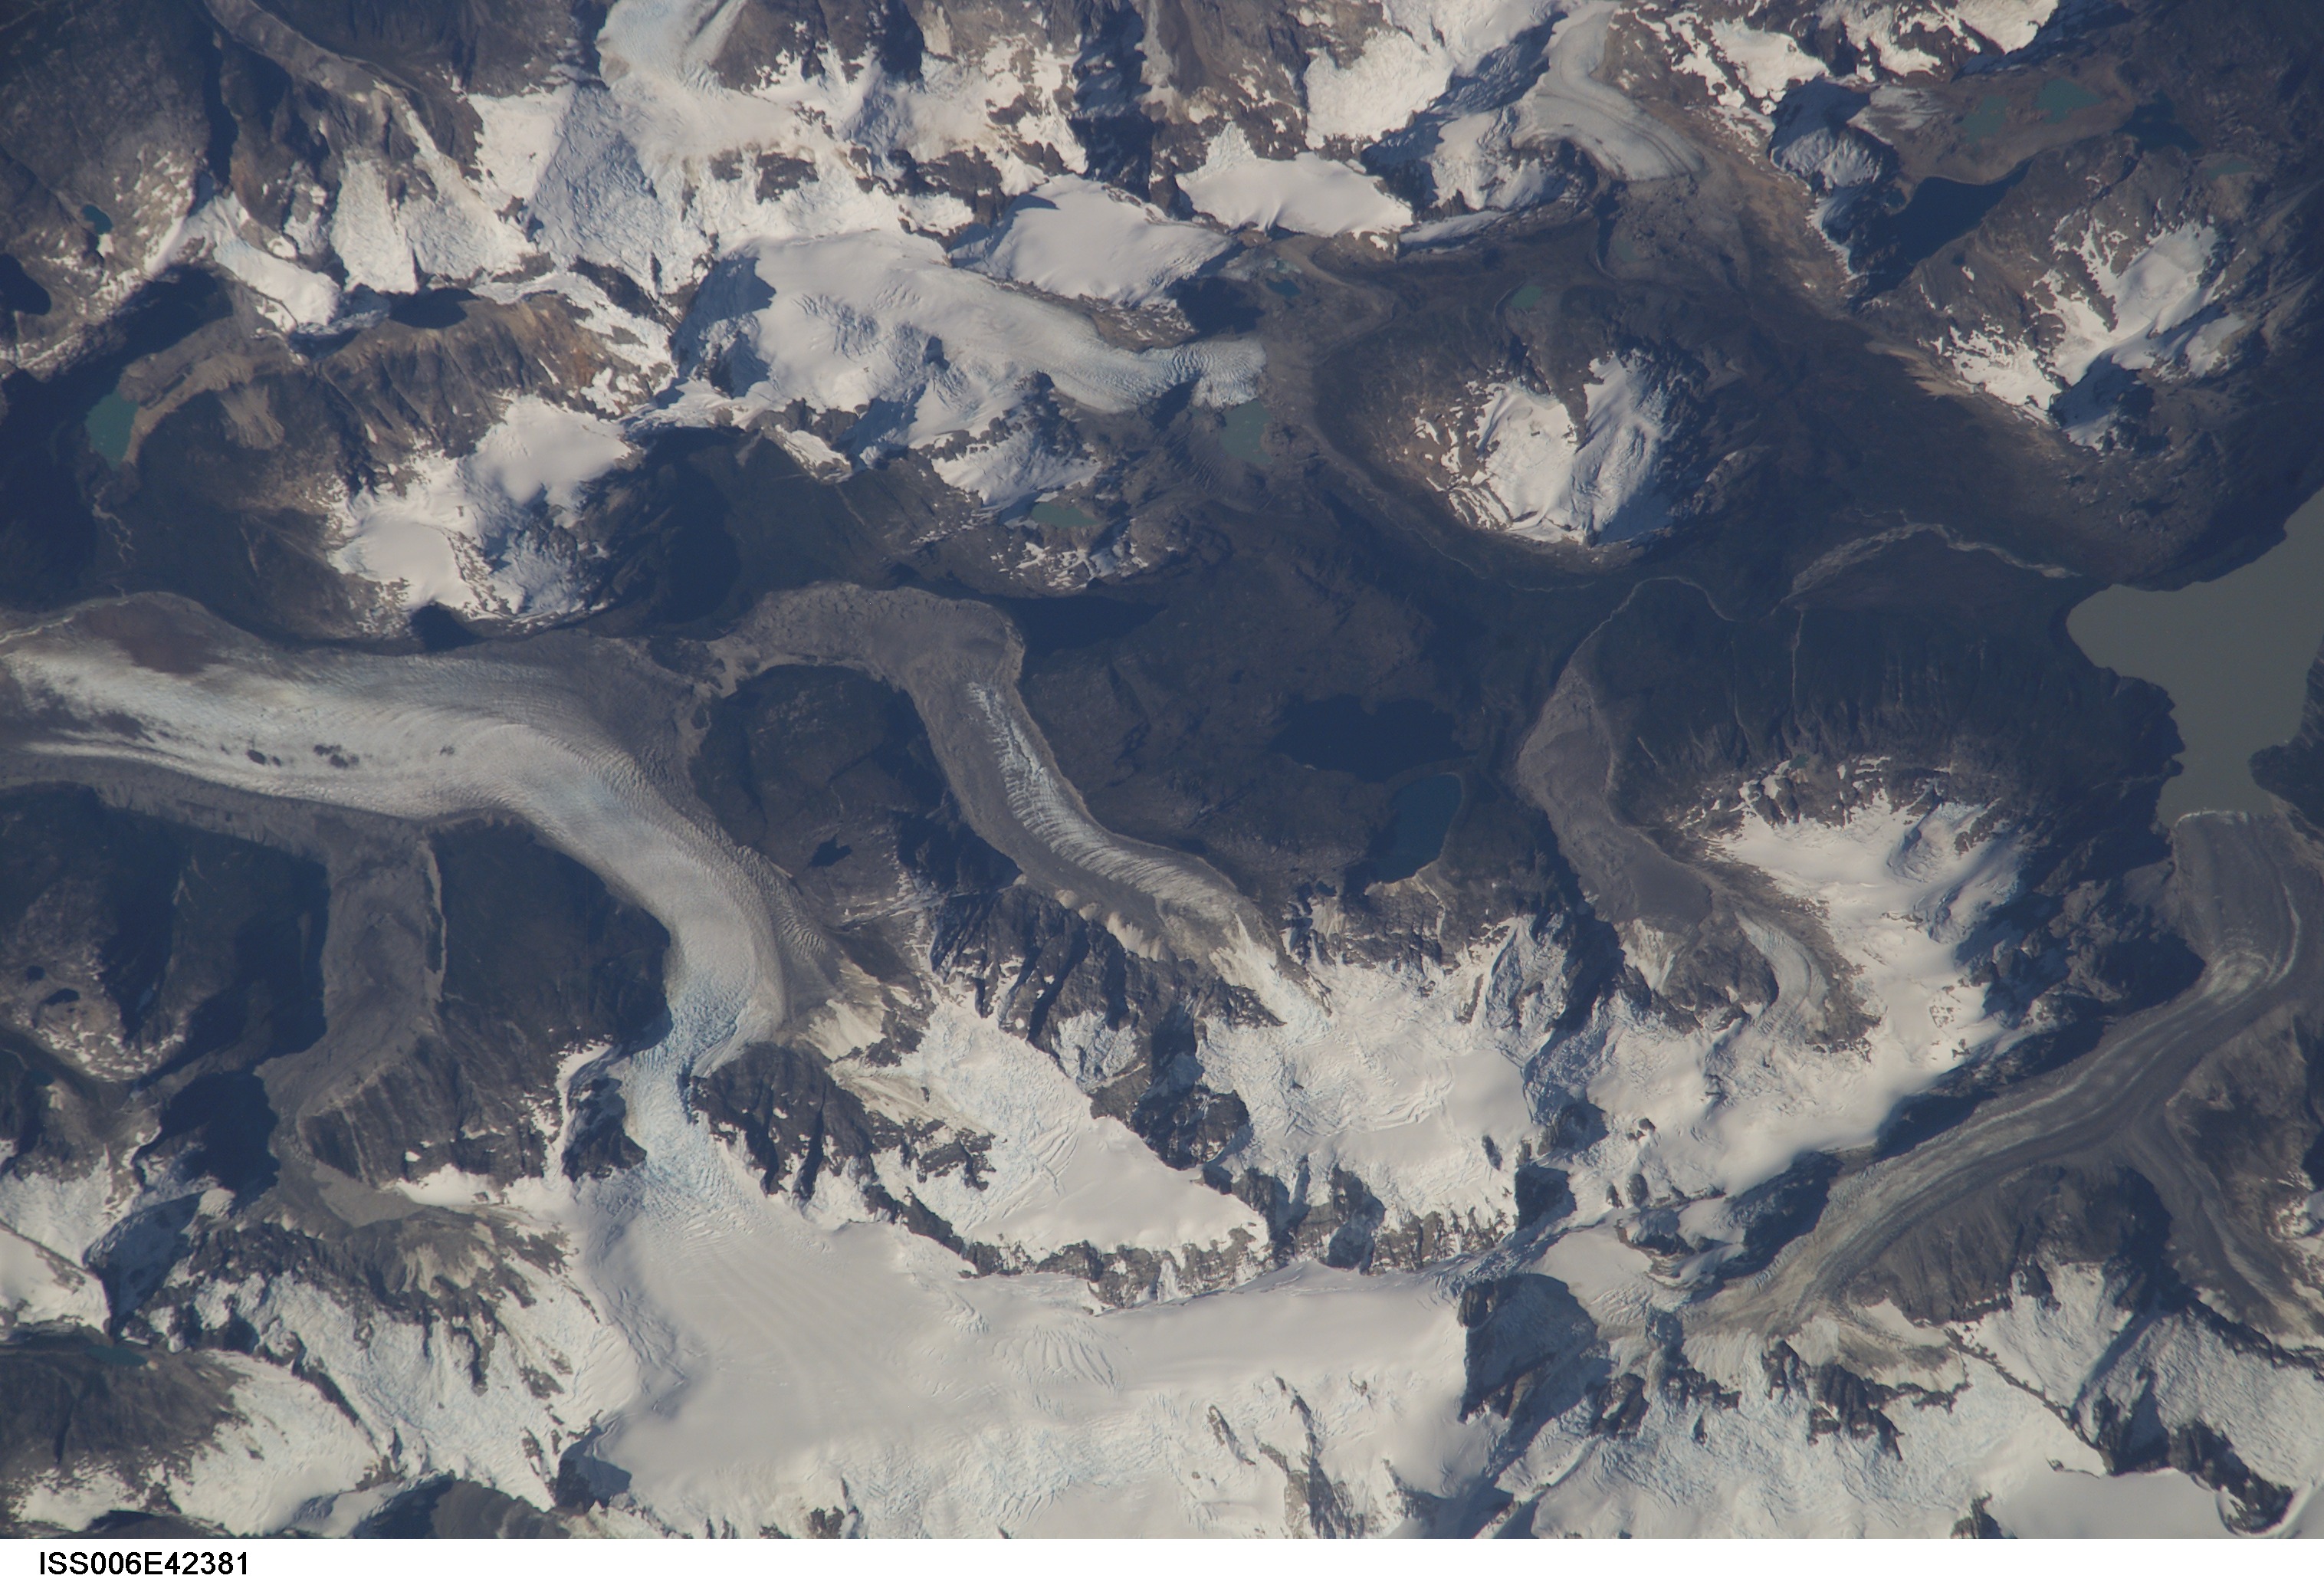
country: CHILE
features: ANDES MOUNTAINS, GLACIERS
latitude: -46.5
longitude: -73.0
